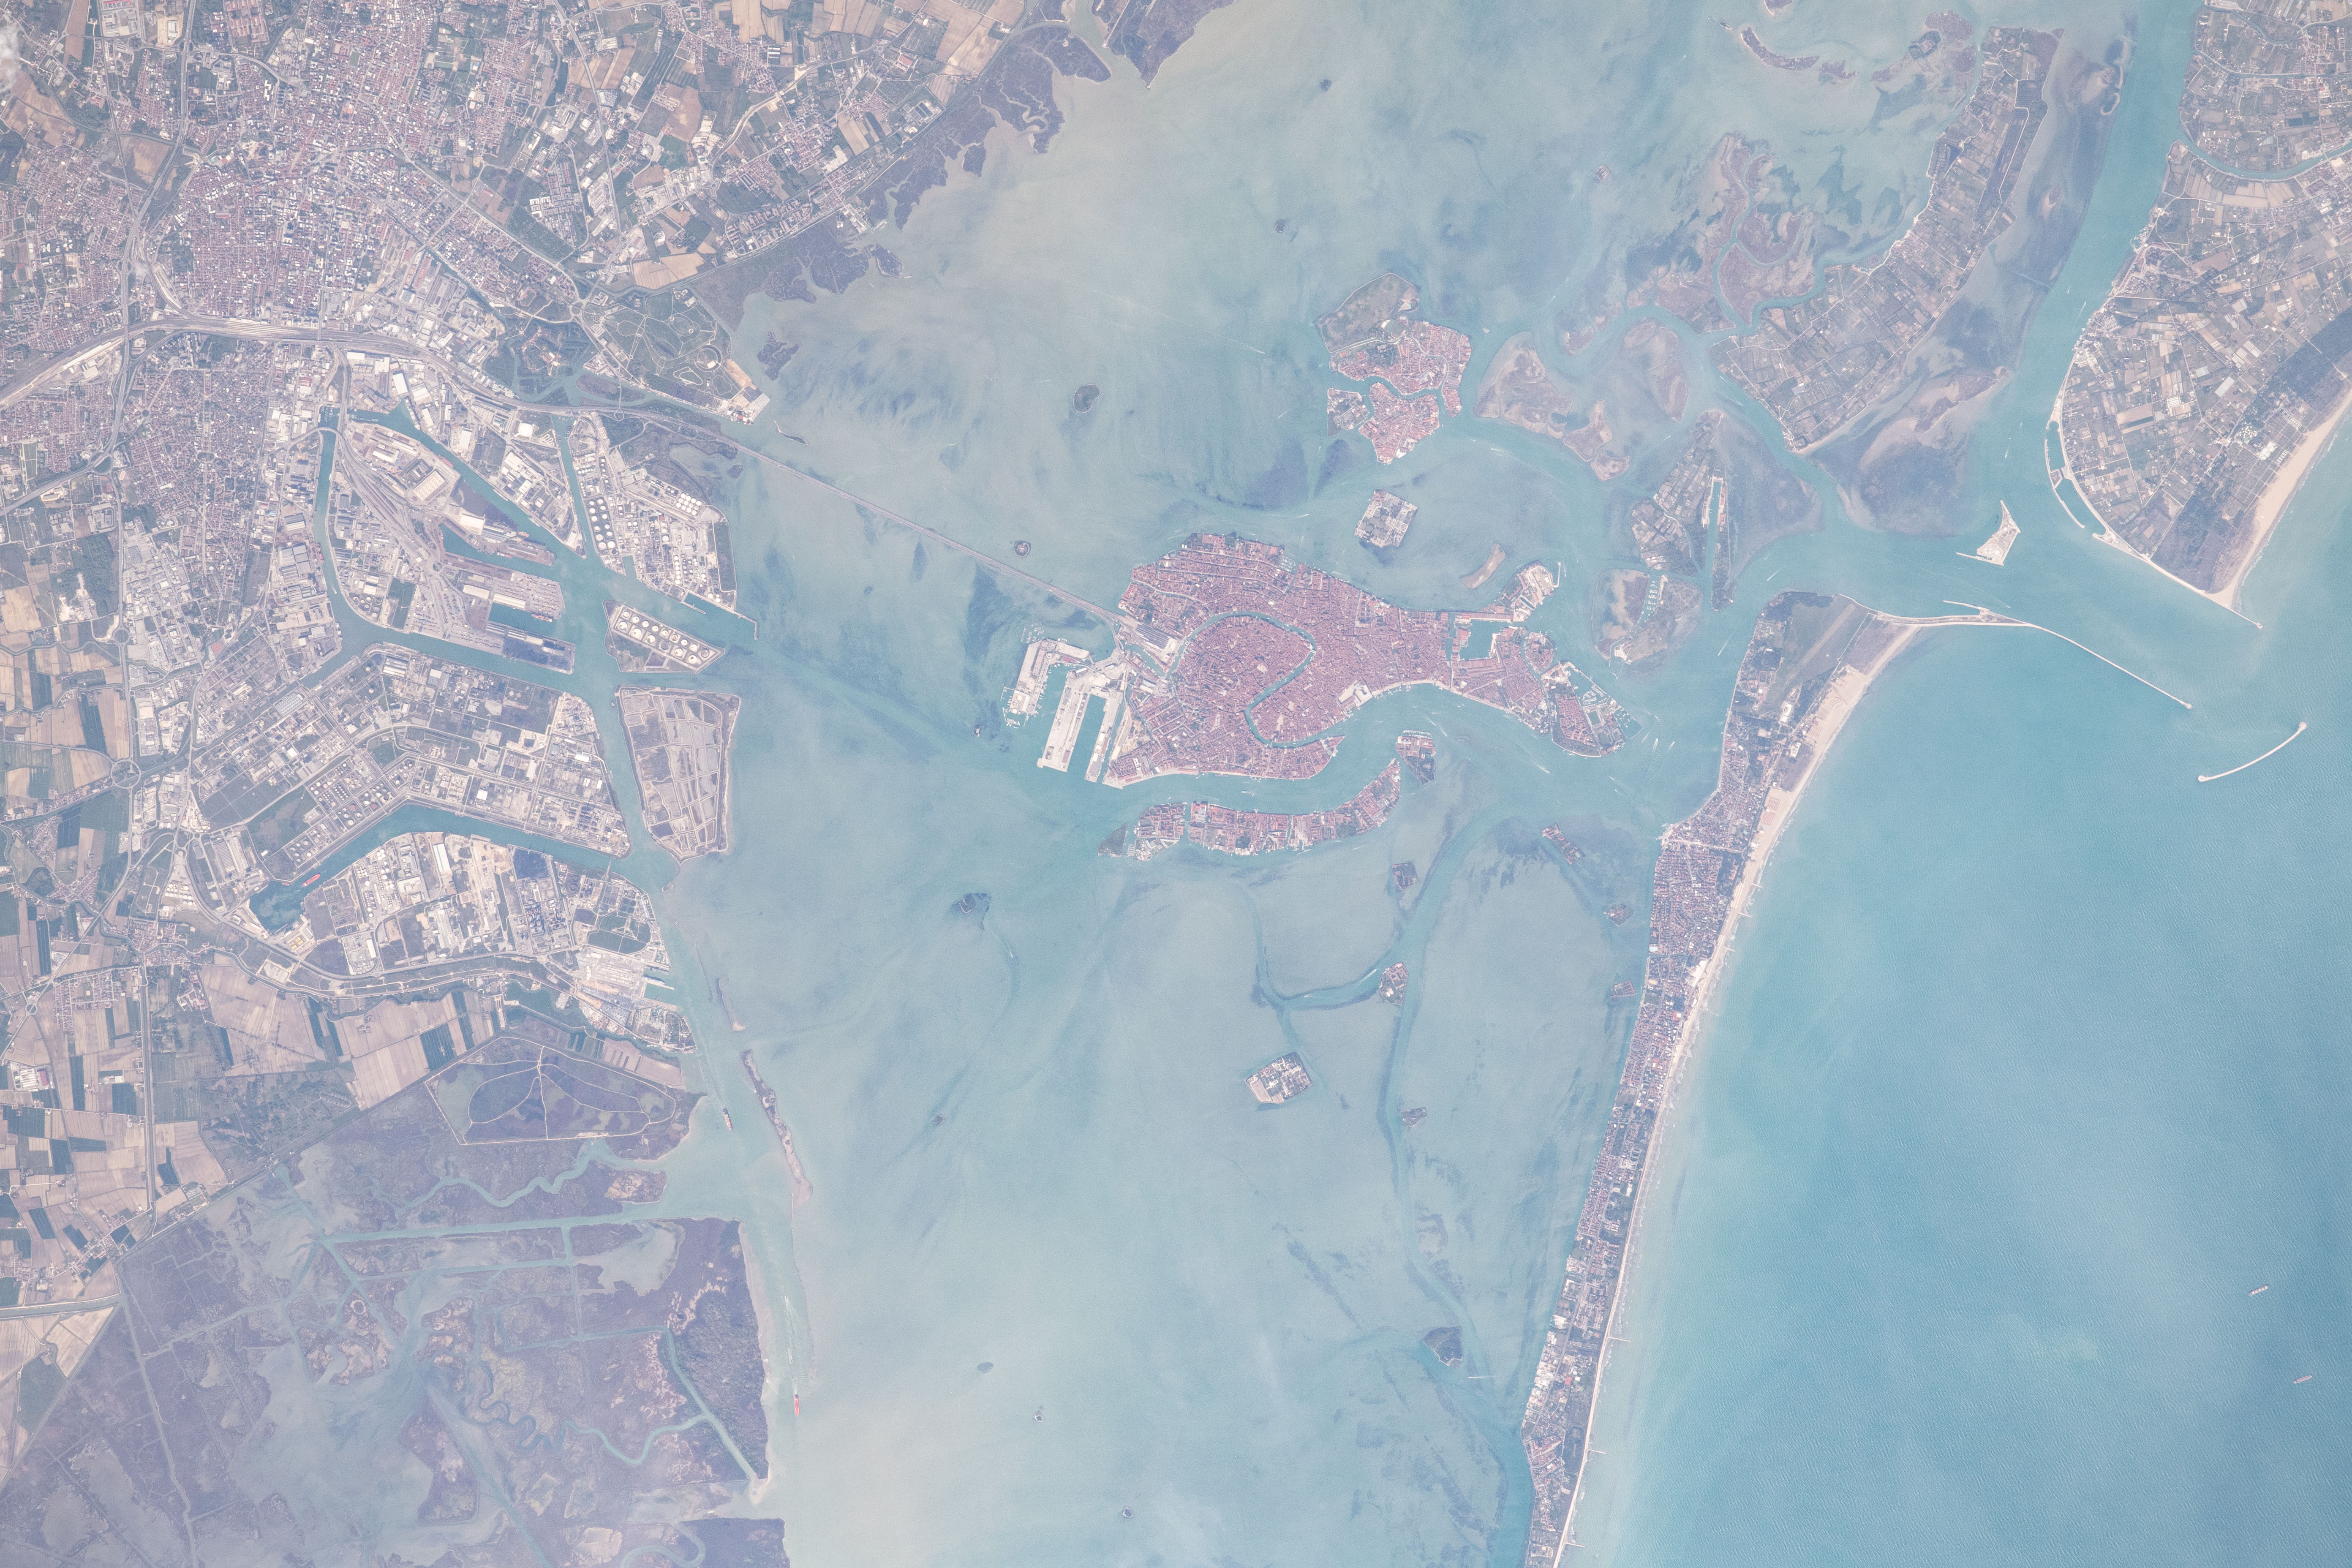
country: ITALY
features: CANAL, AGRICULTURE, VENICE, ISLAND, LAGOON, ADRIATIC SEA
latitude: 45.4
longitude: 12.3
